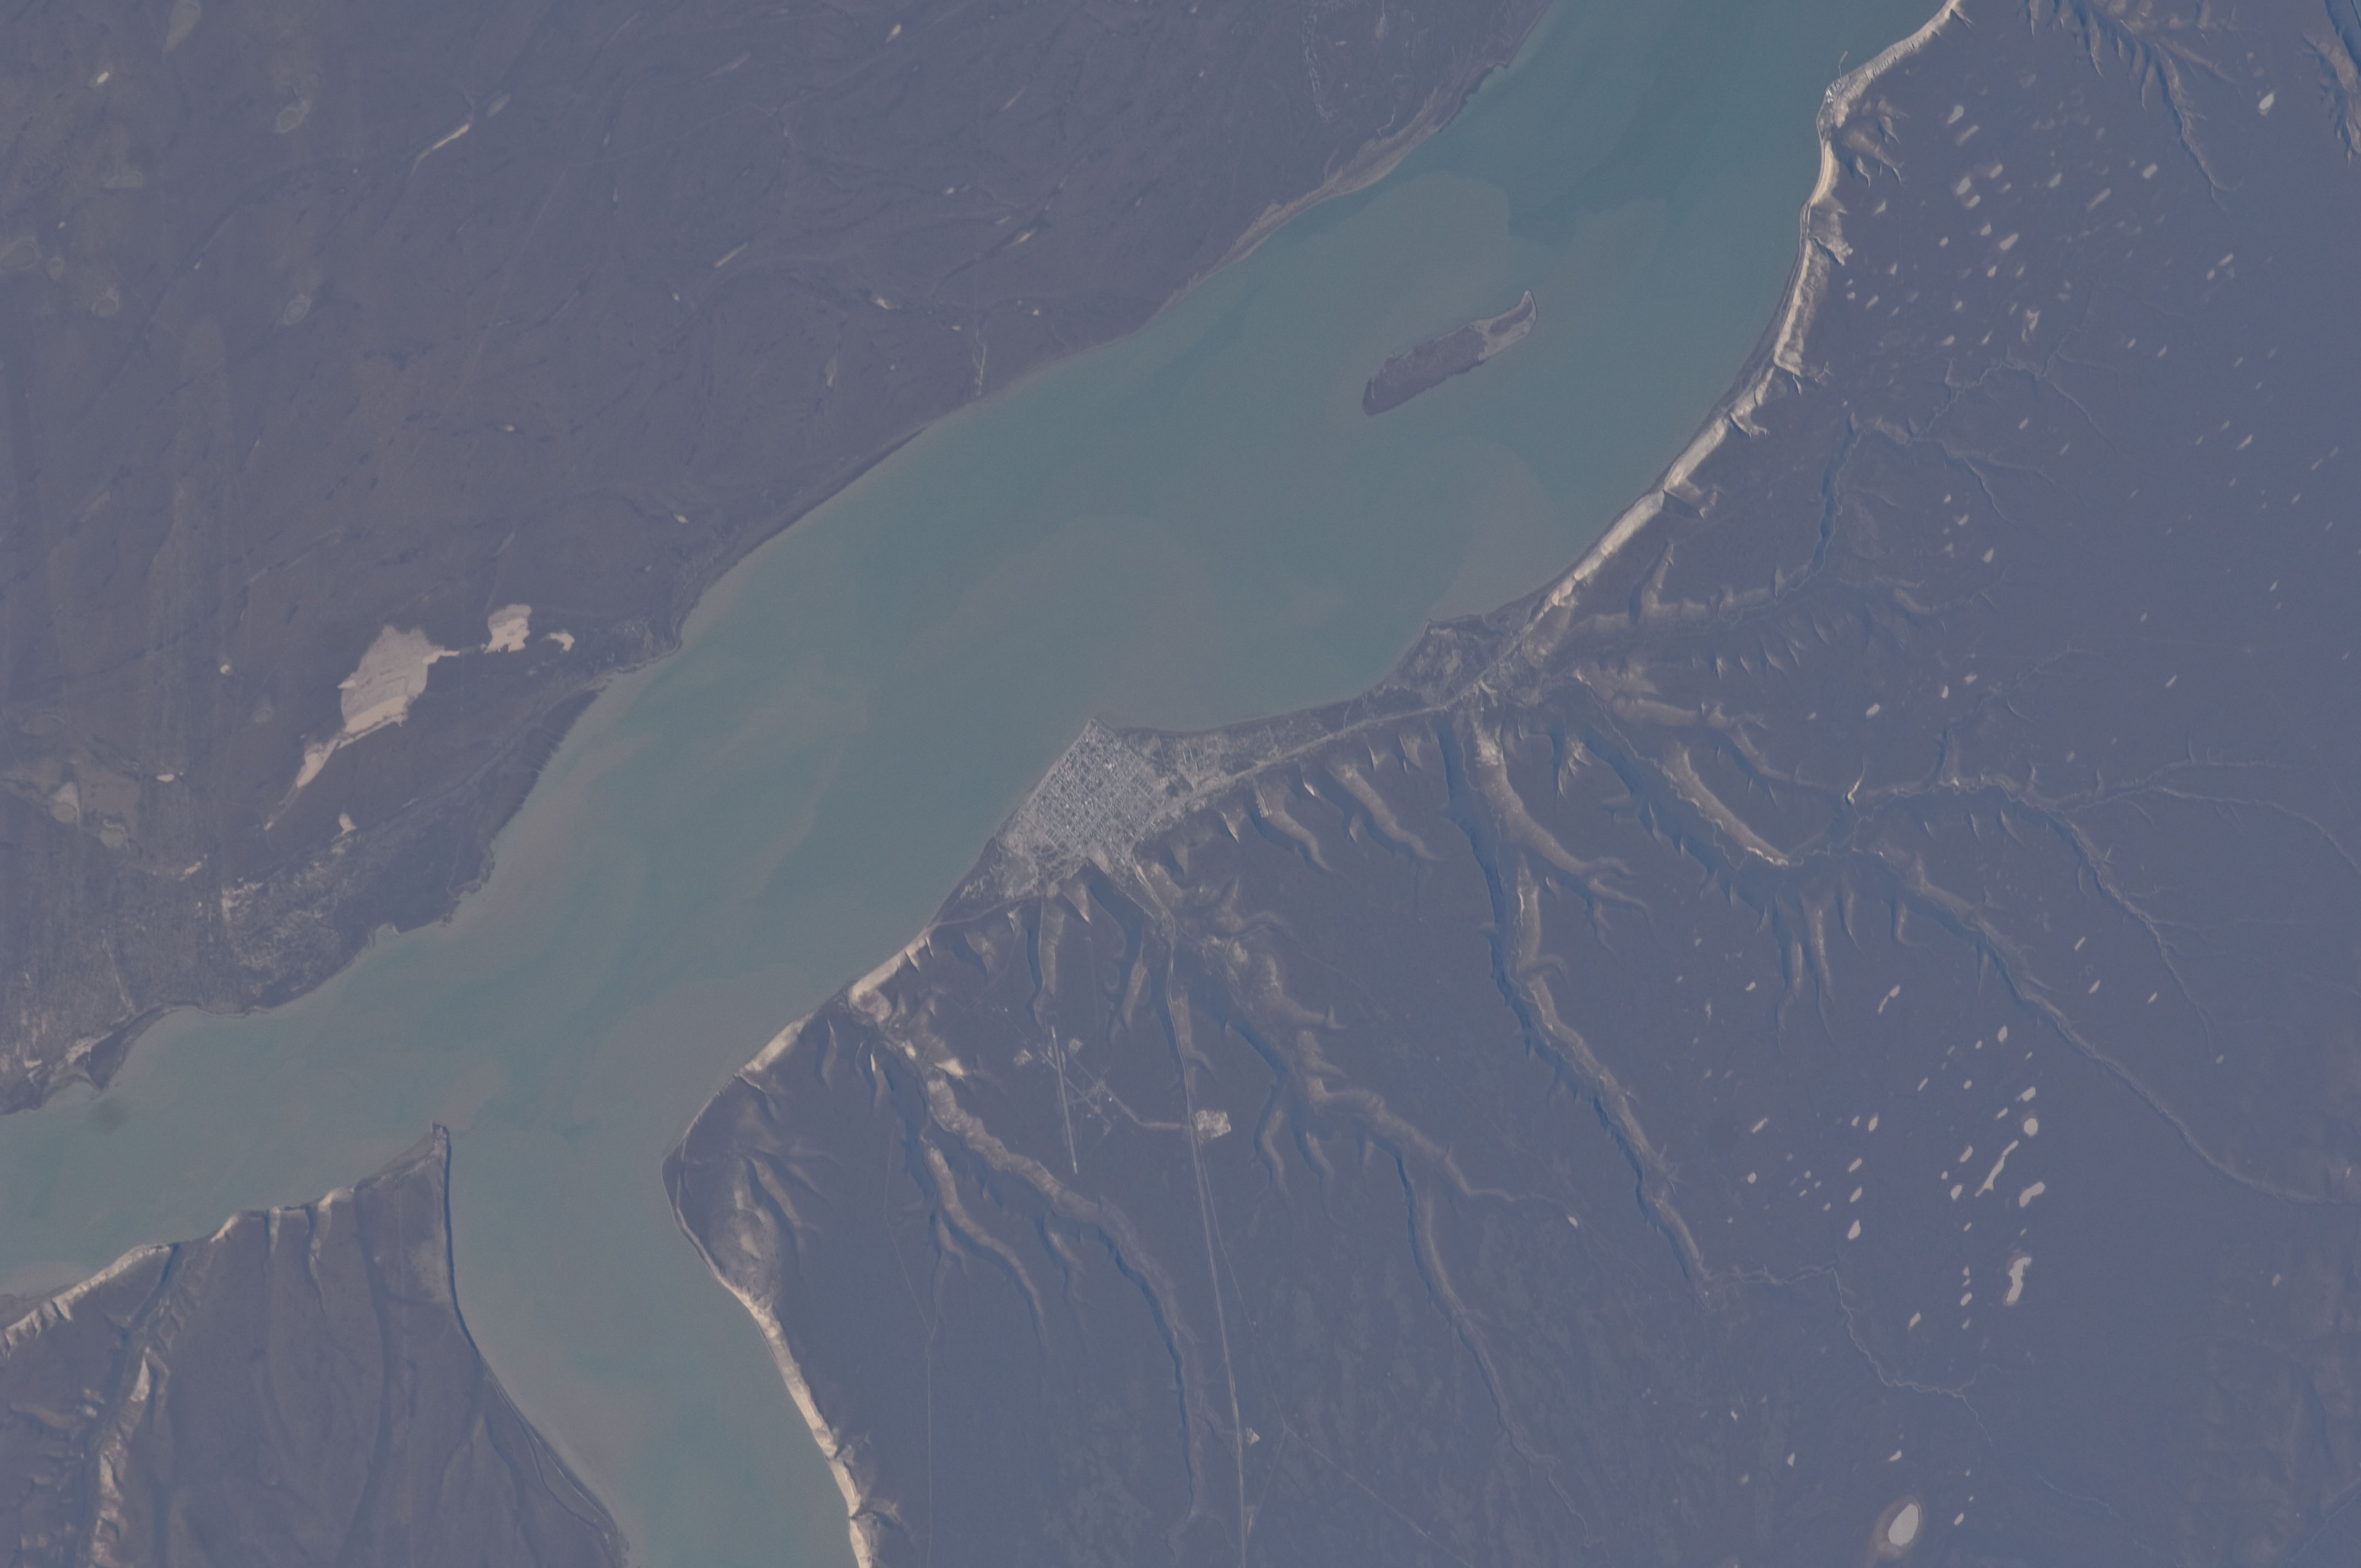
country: ARGENTINA
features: SANTA CRUZ R., PUERTO SANTA CRUZ
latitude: -50.0
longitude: -68.5
